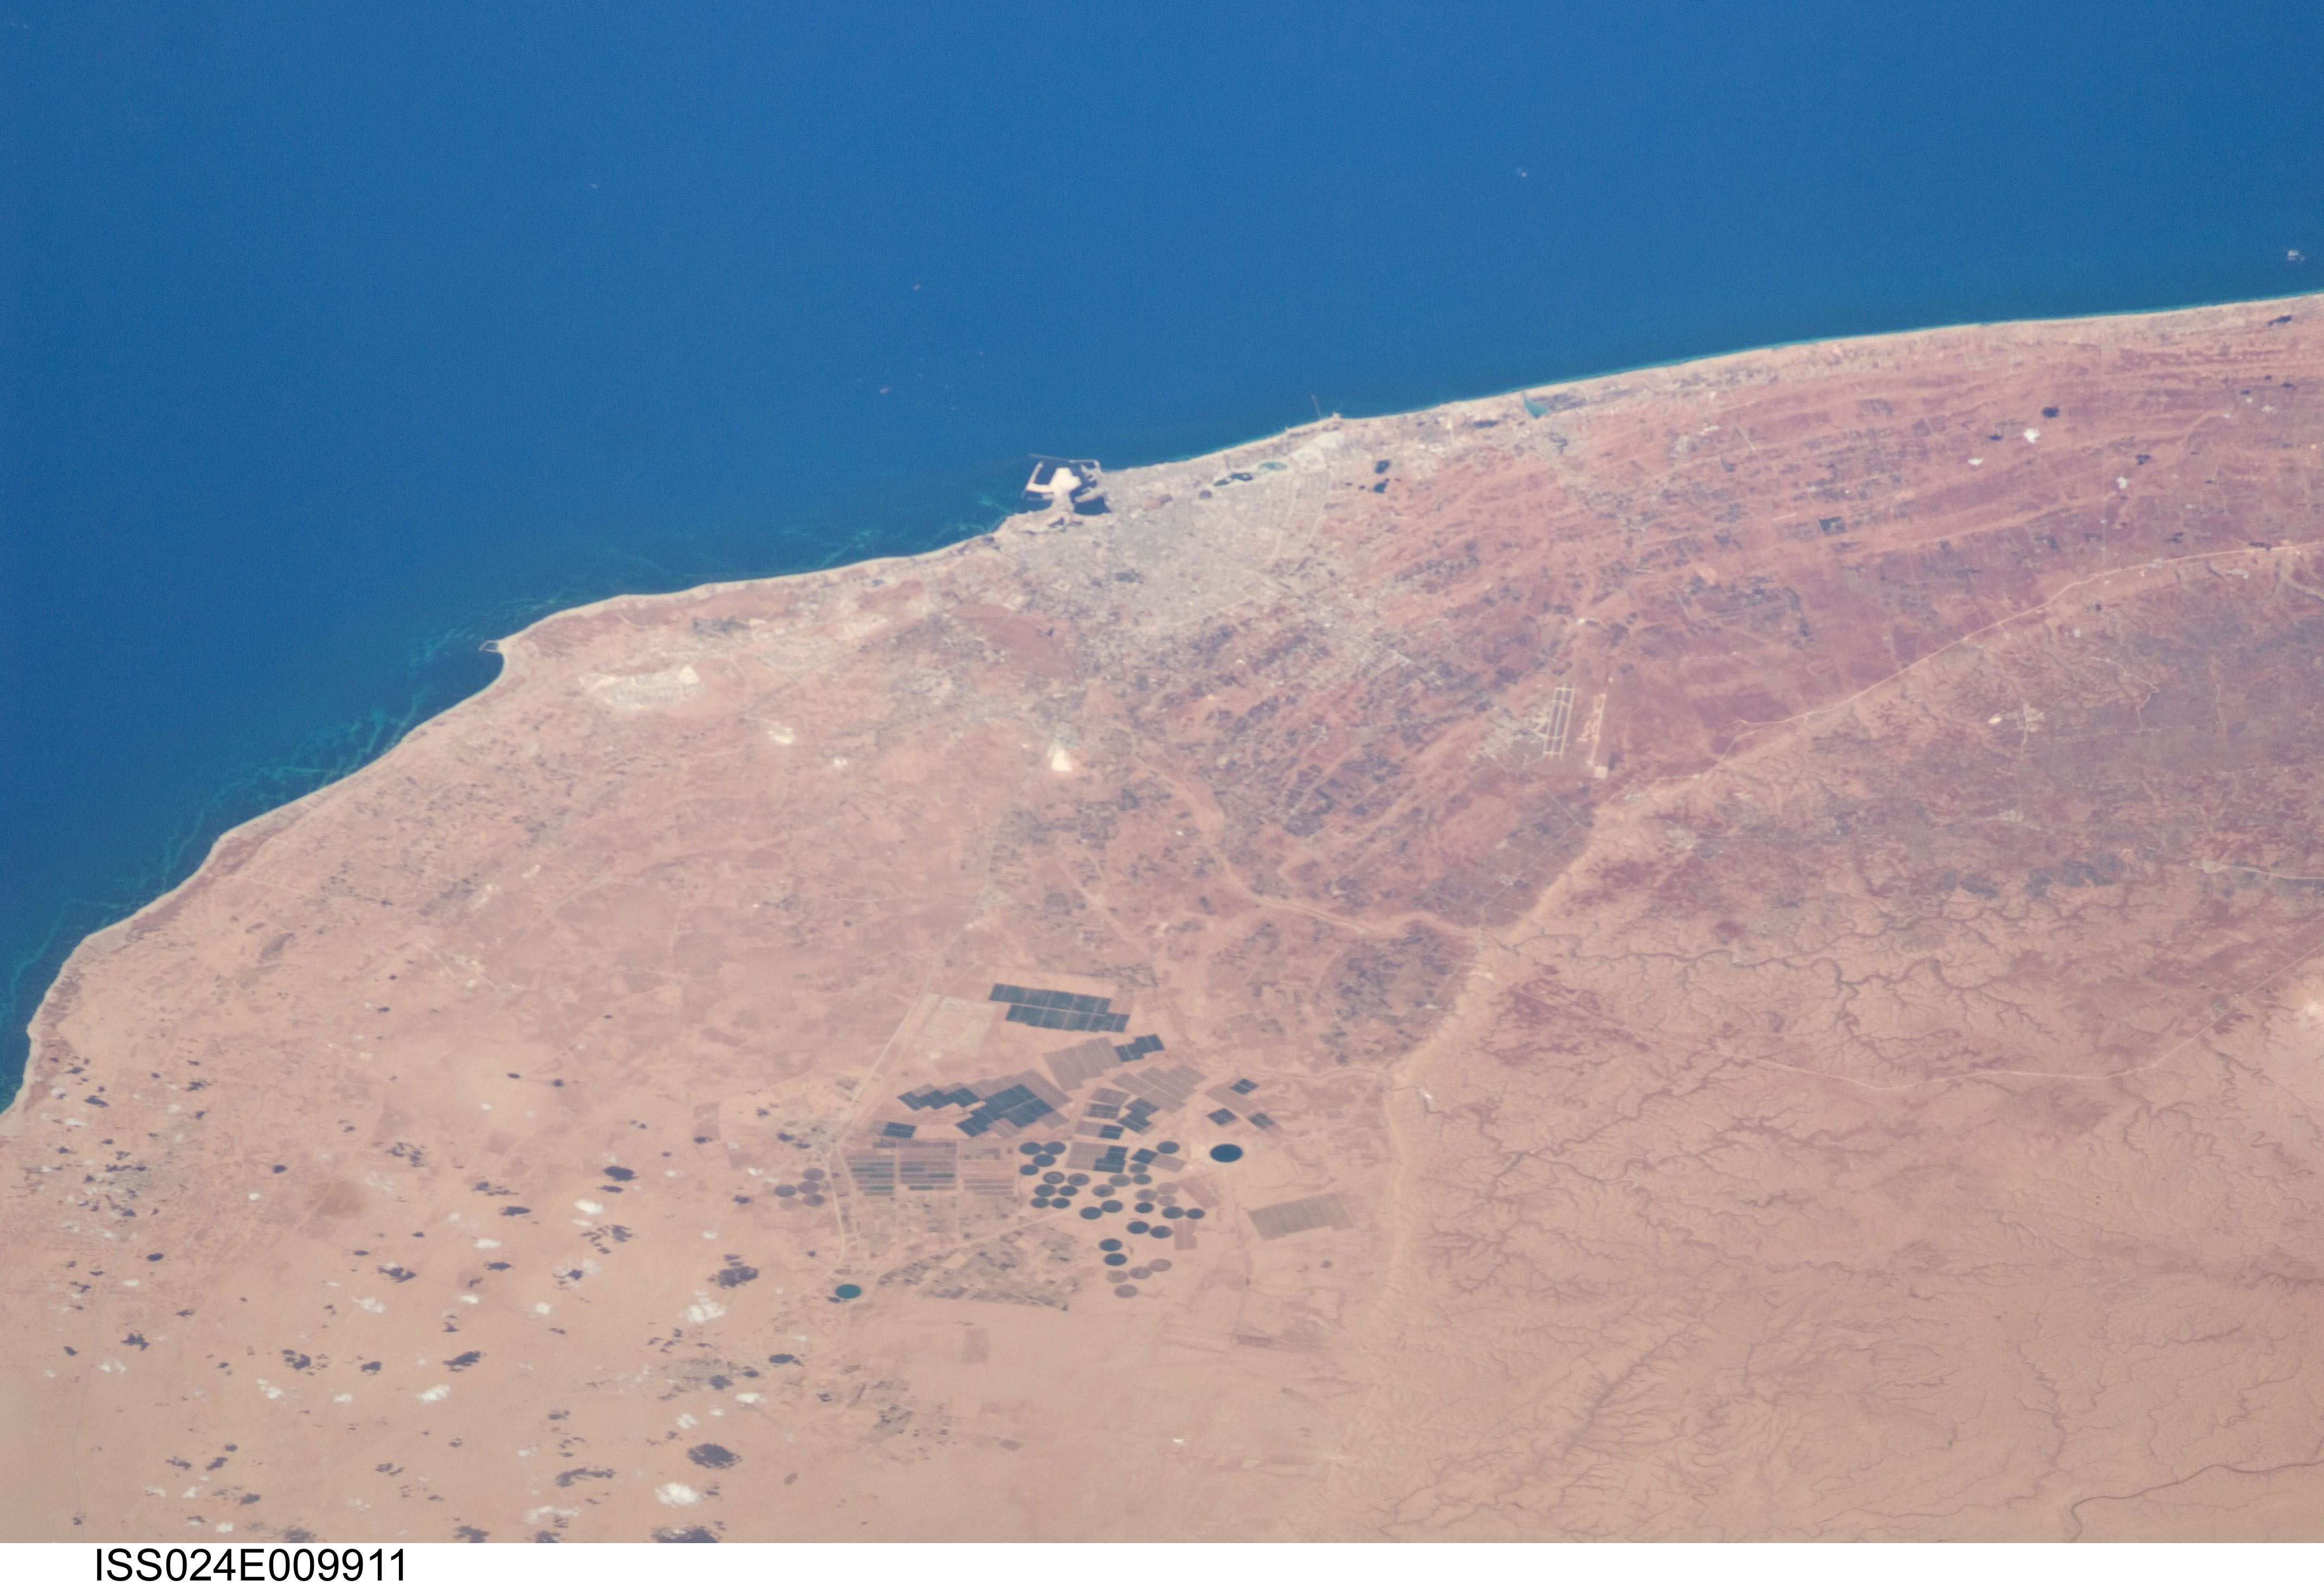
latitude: 32.0
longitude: 20.2
